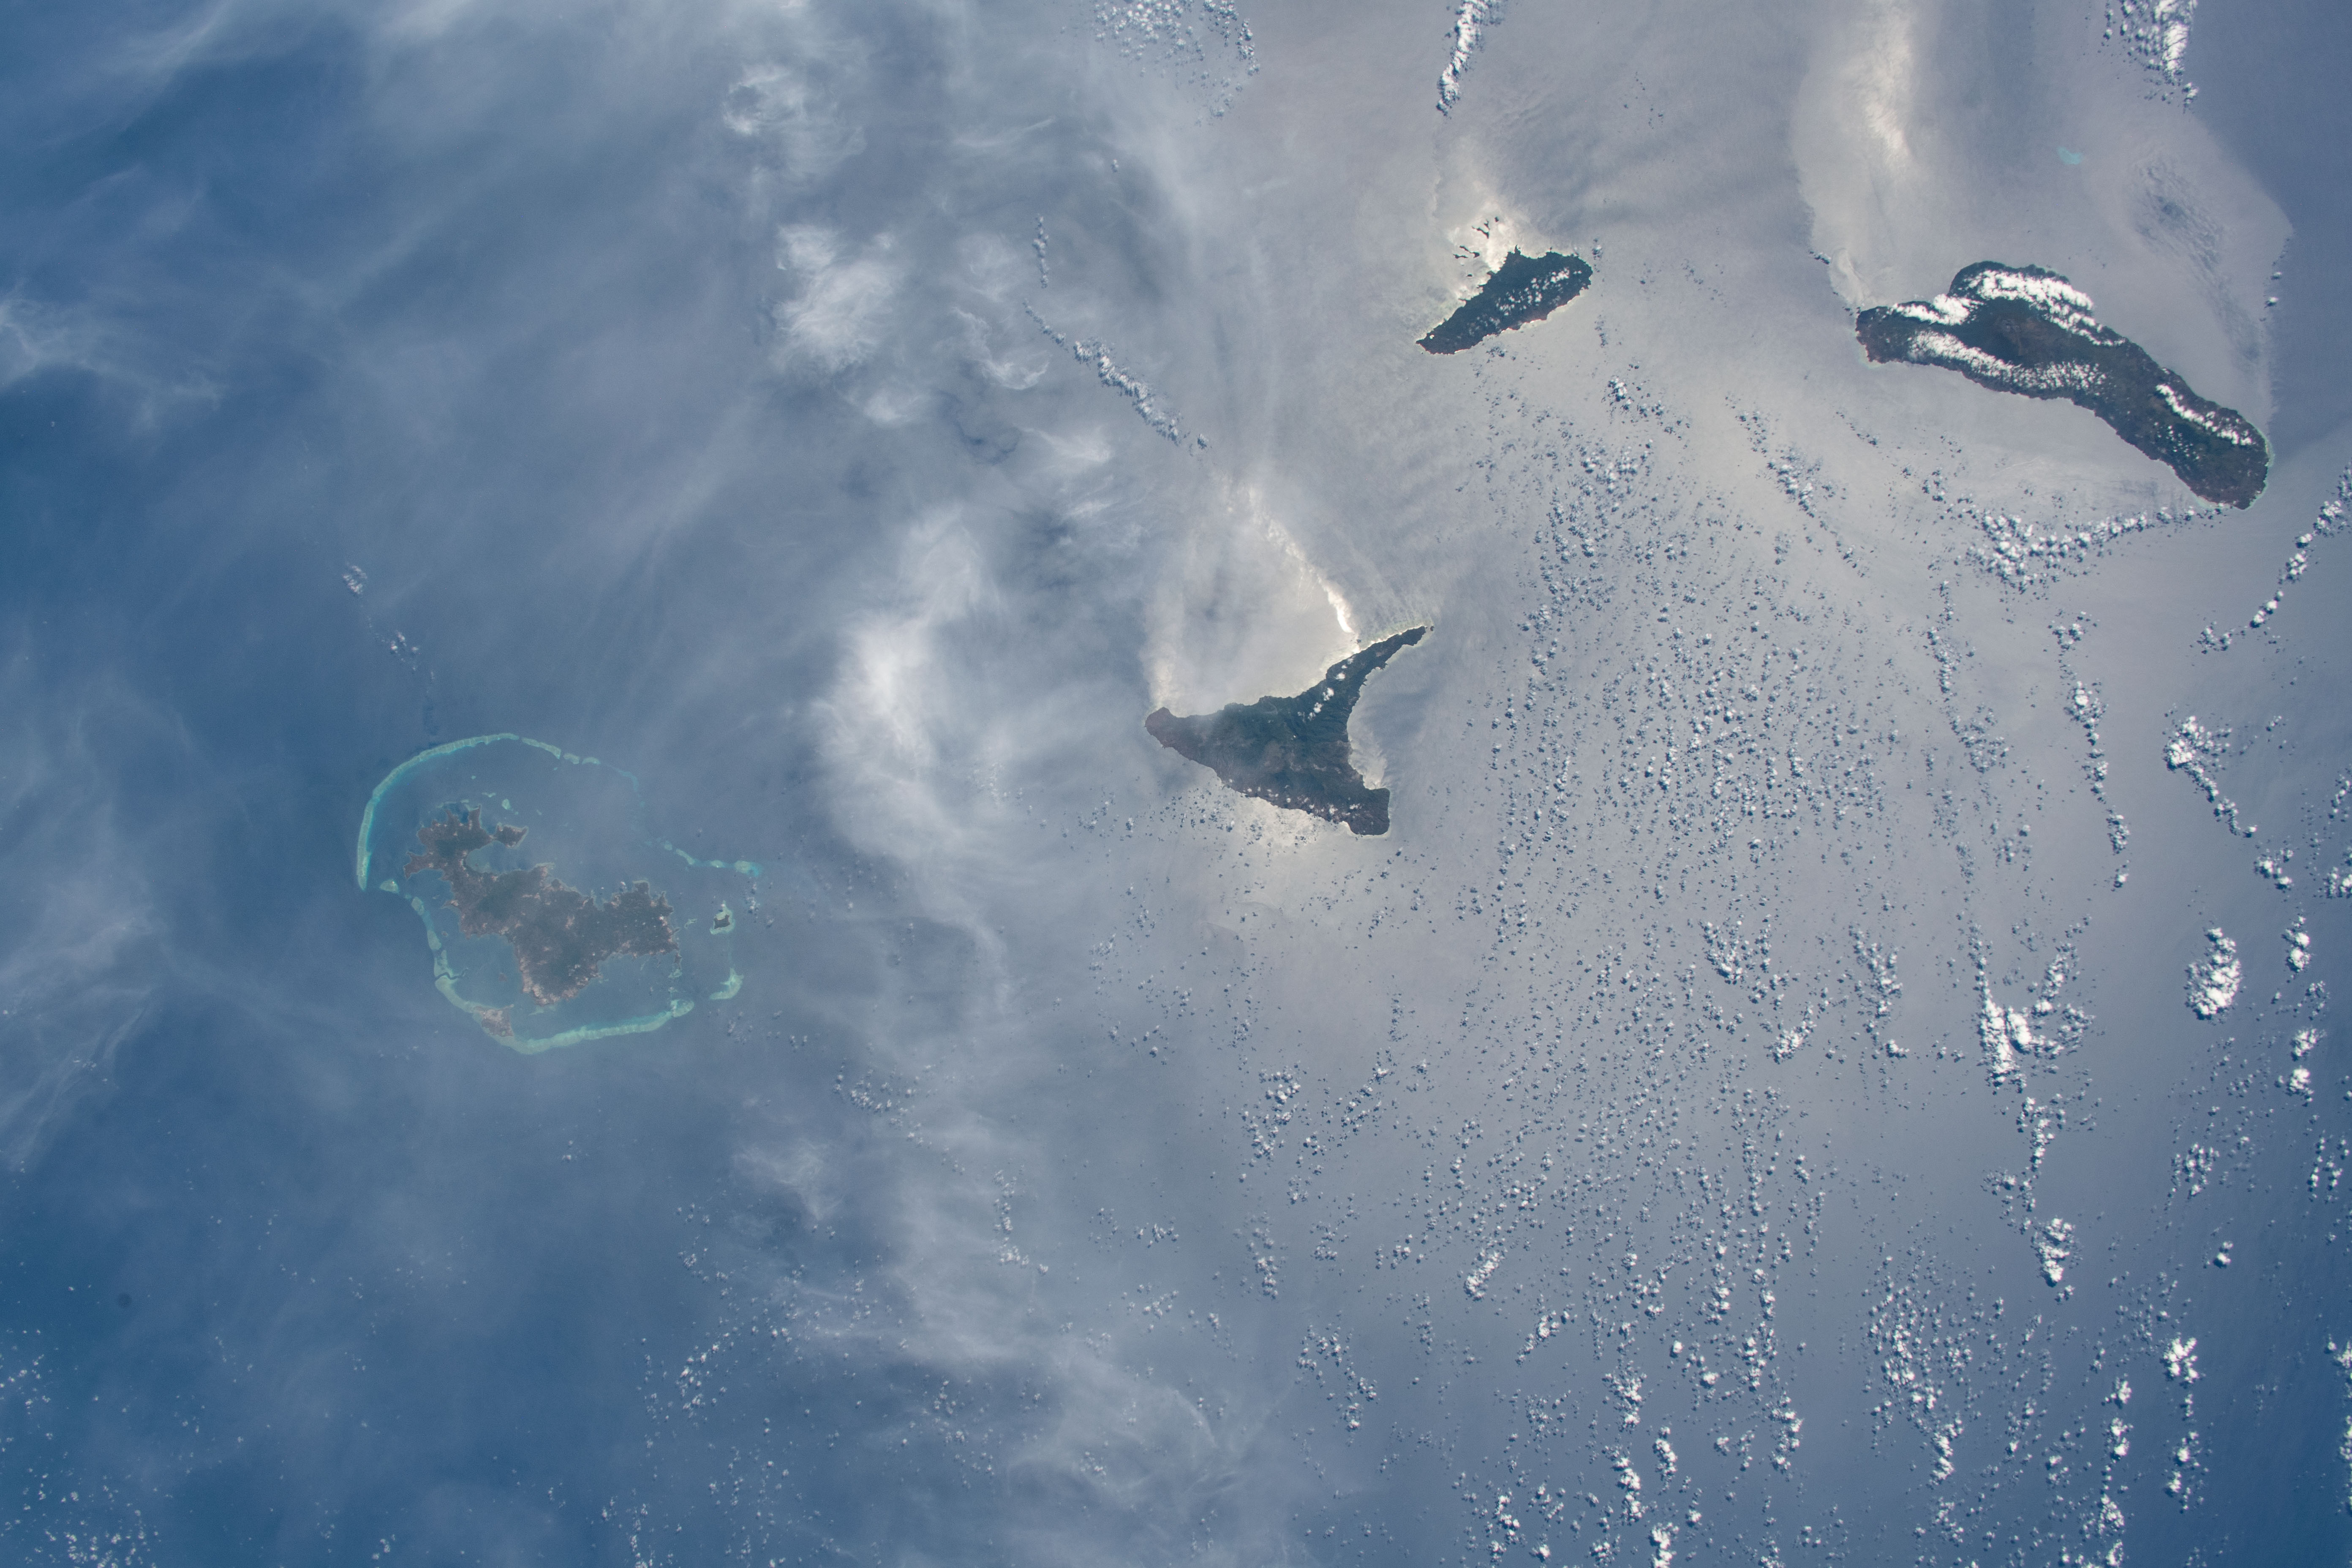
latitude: -12.0
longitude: 44.5
